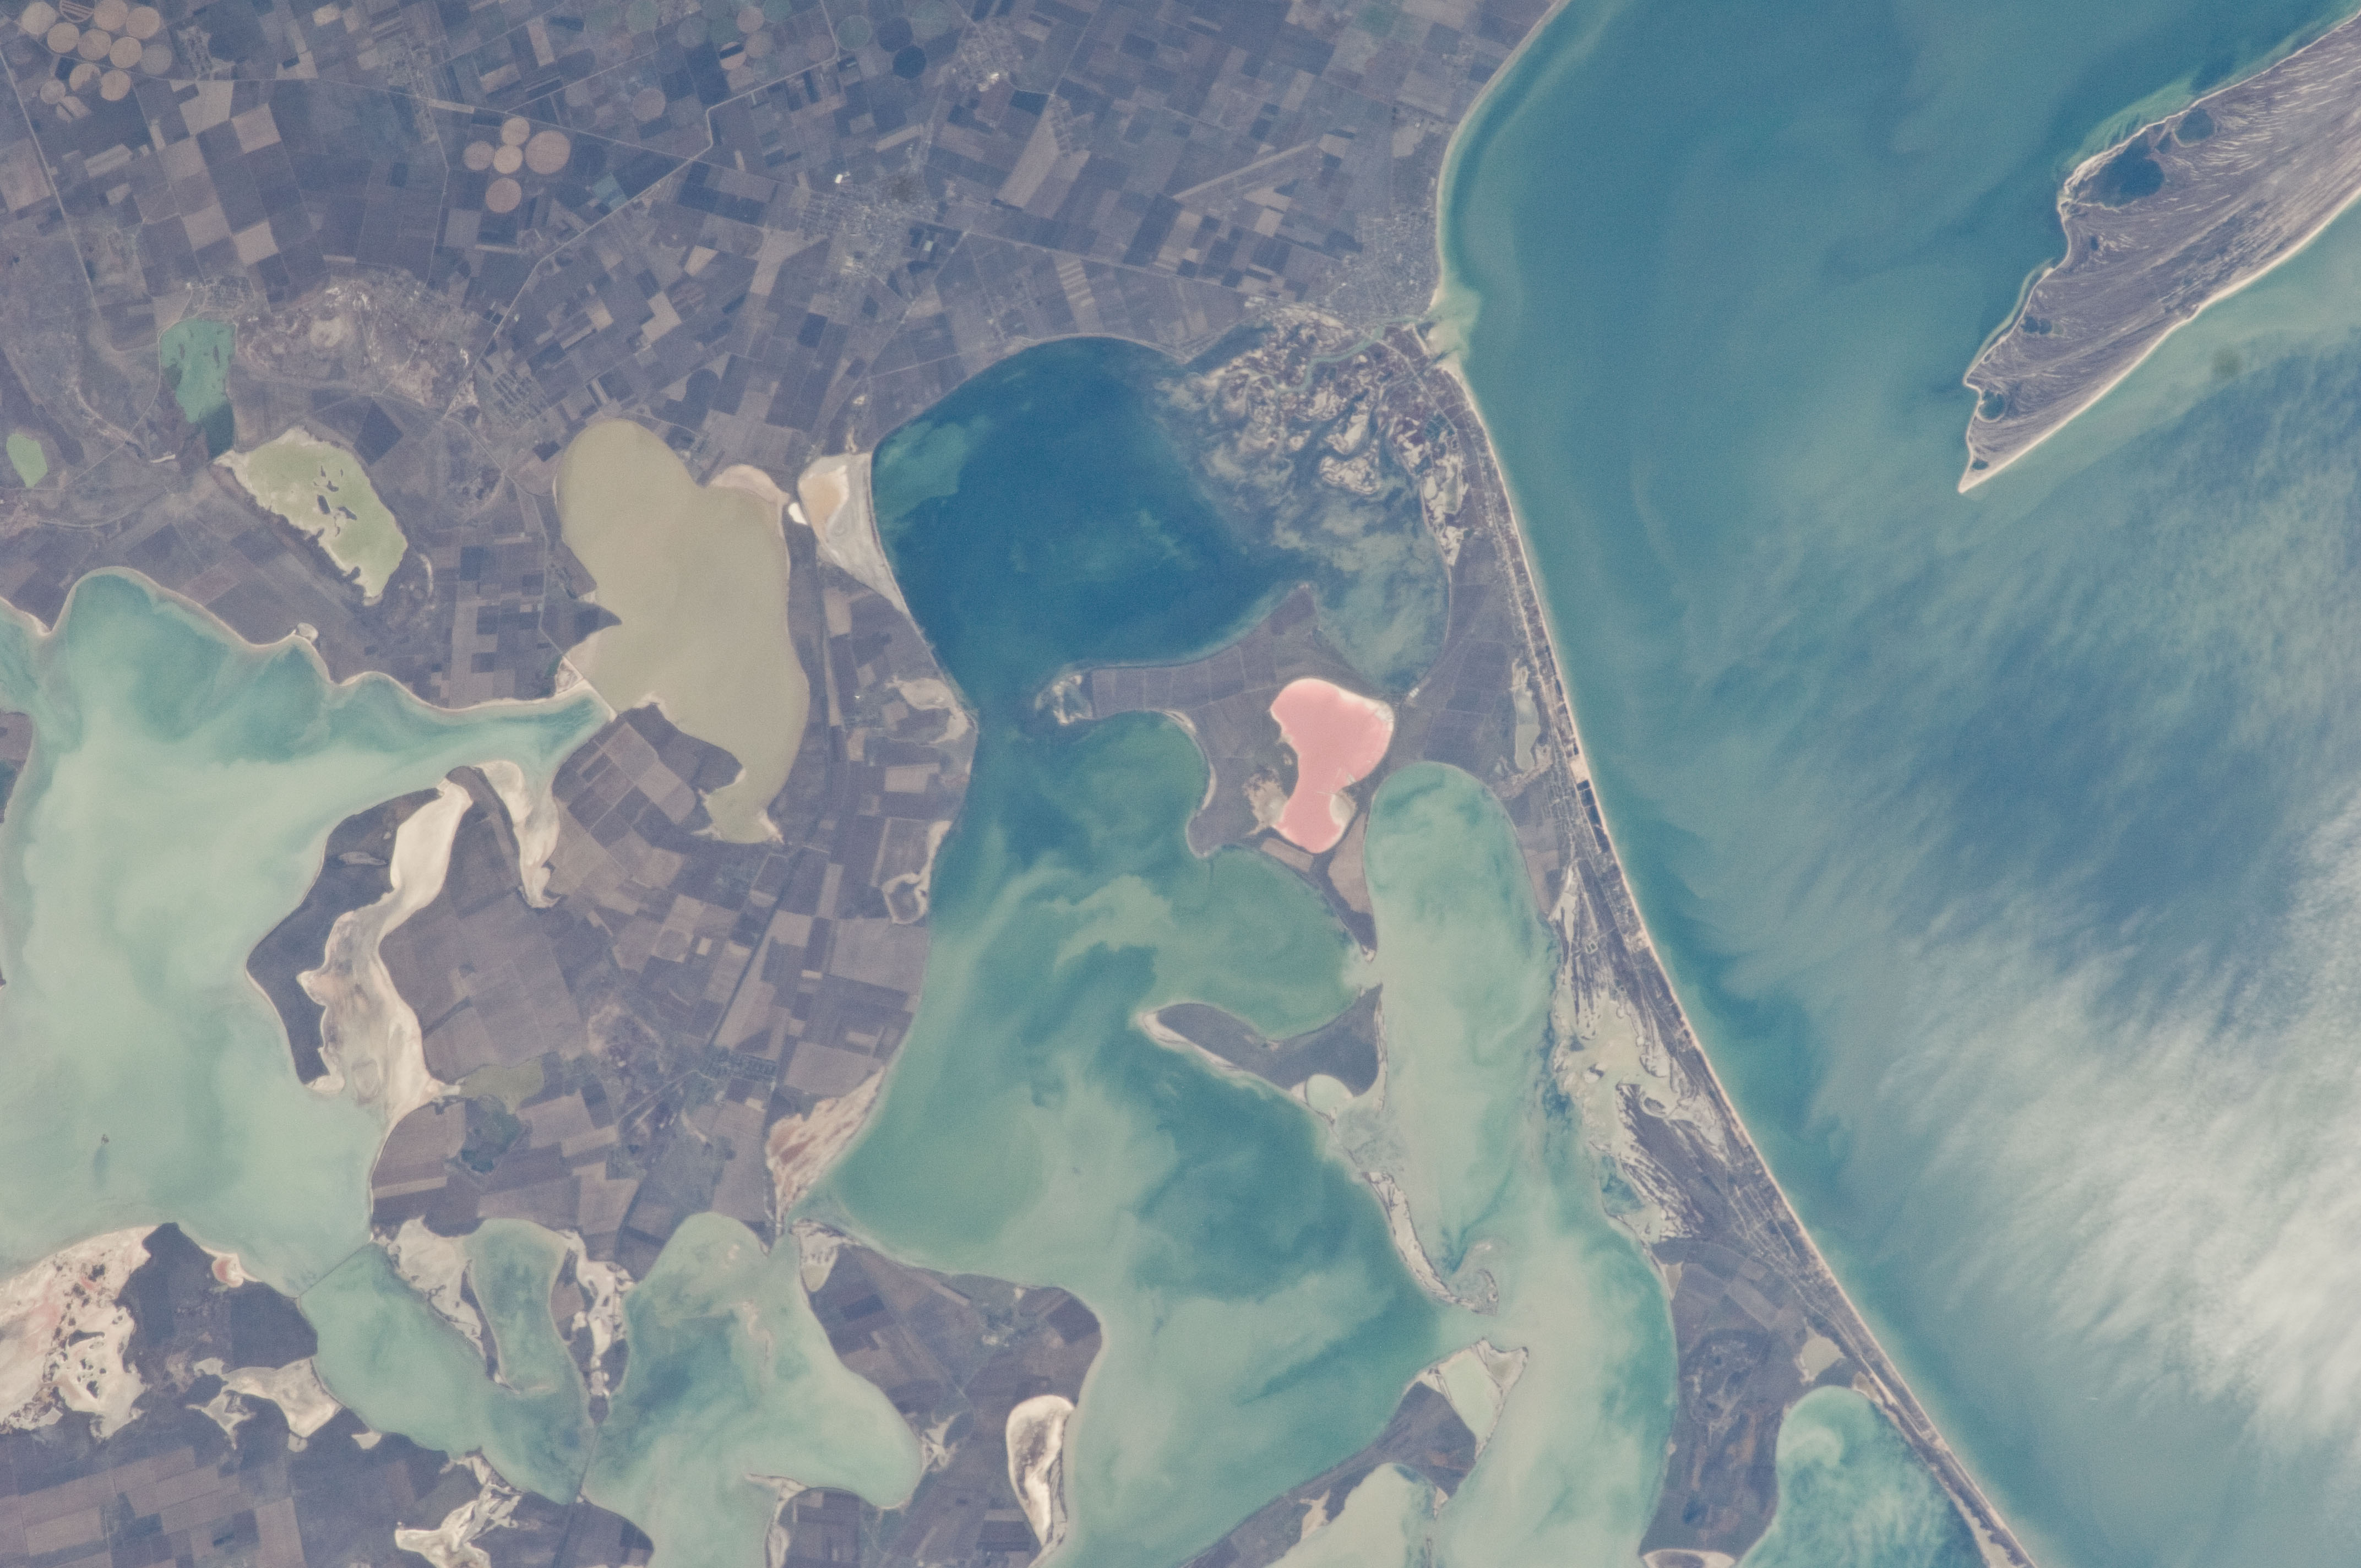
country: UKRAINE
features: SYVASH, AGR., SEA OF AZOV, GLINT
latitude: 46.0
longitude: 34.6
